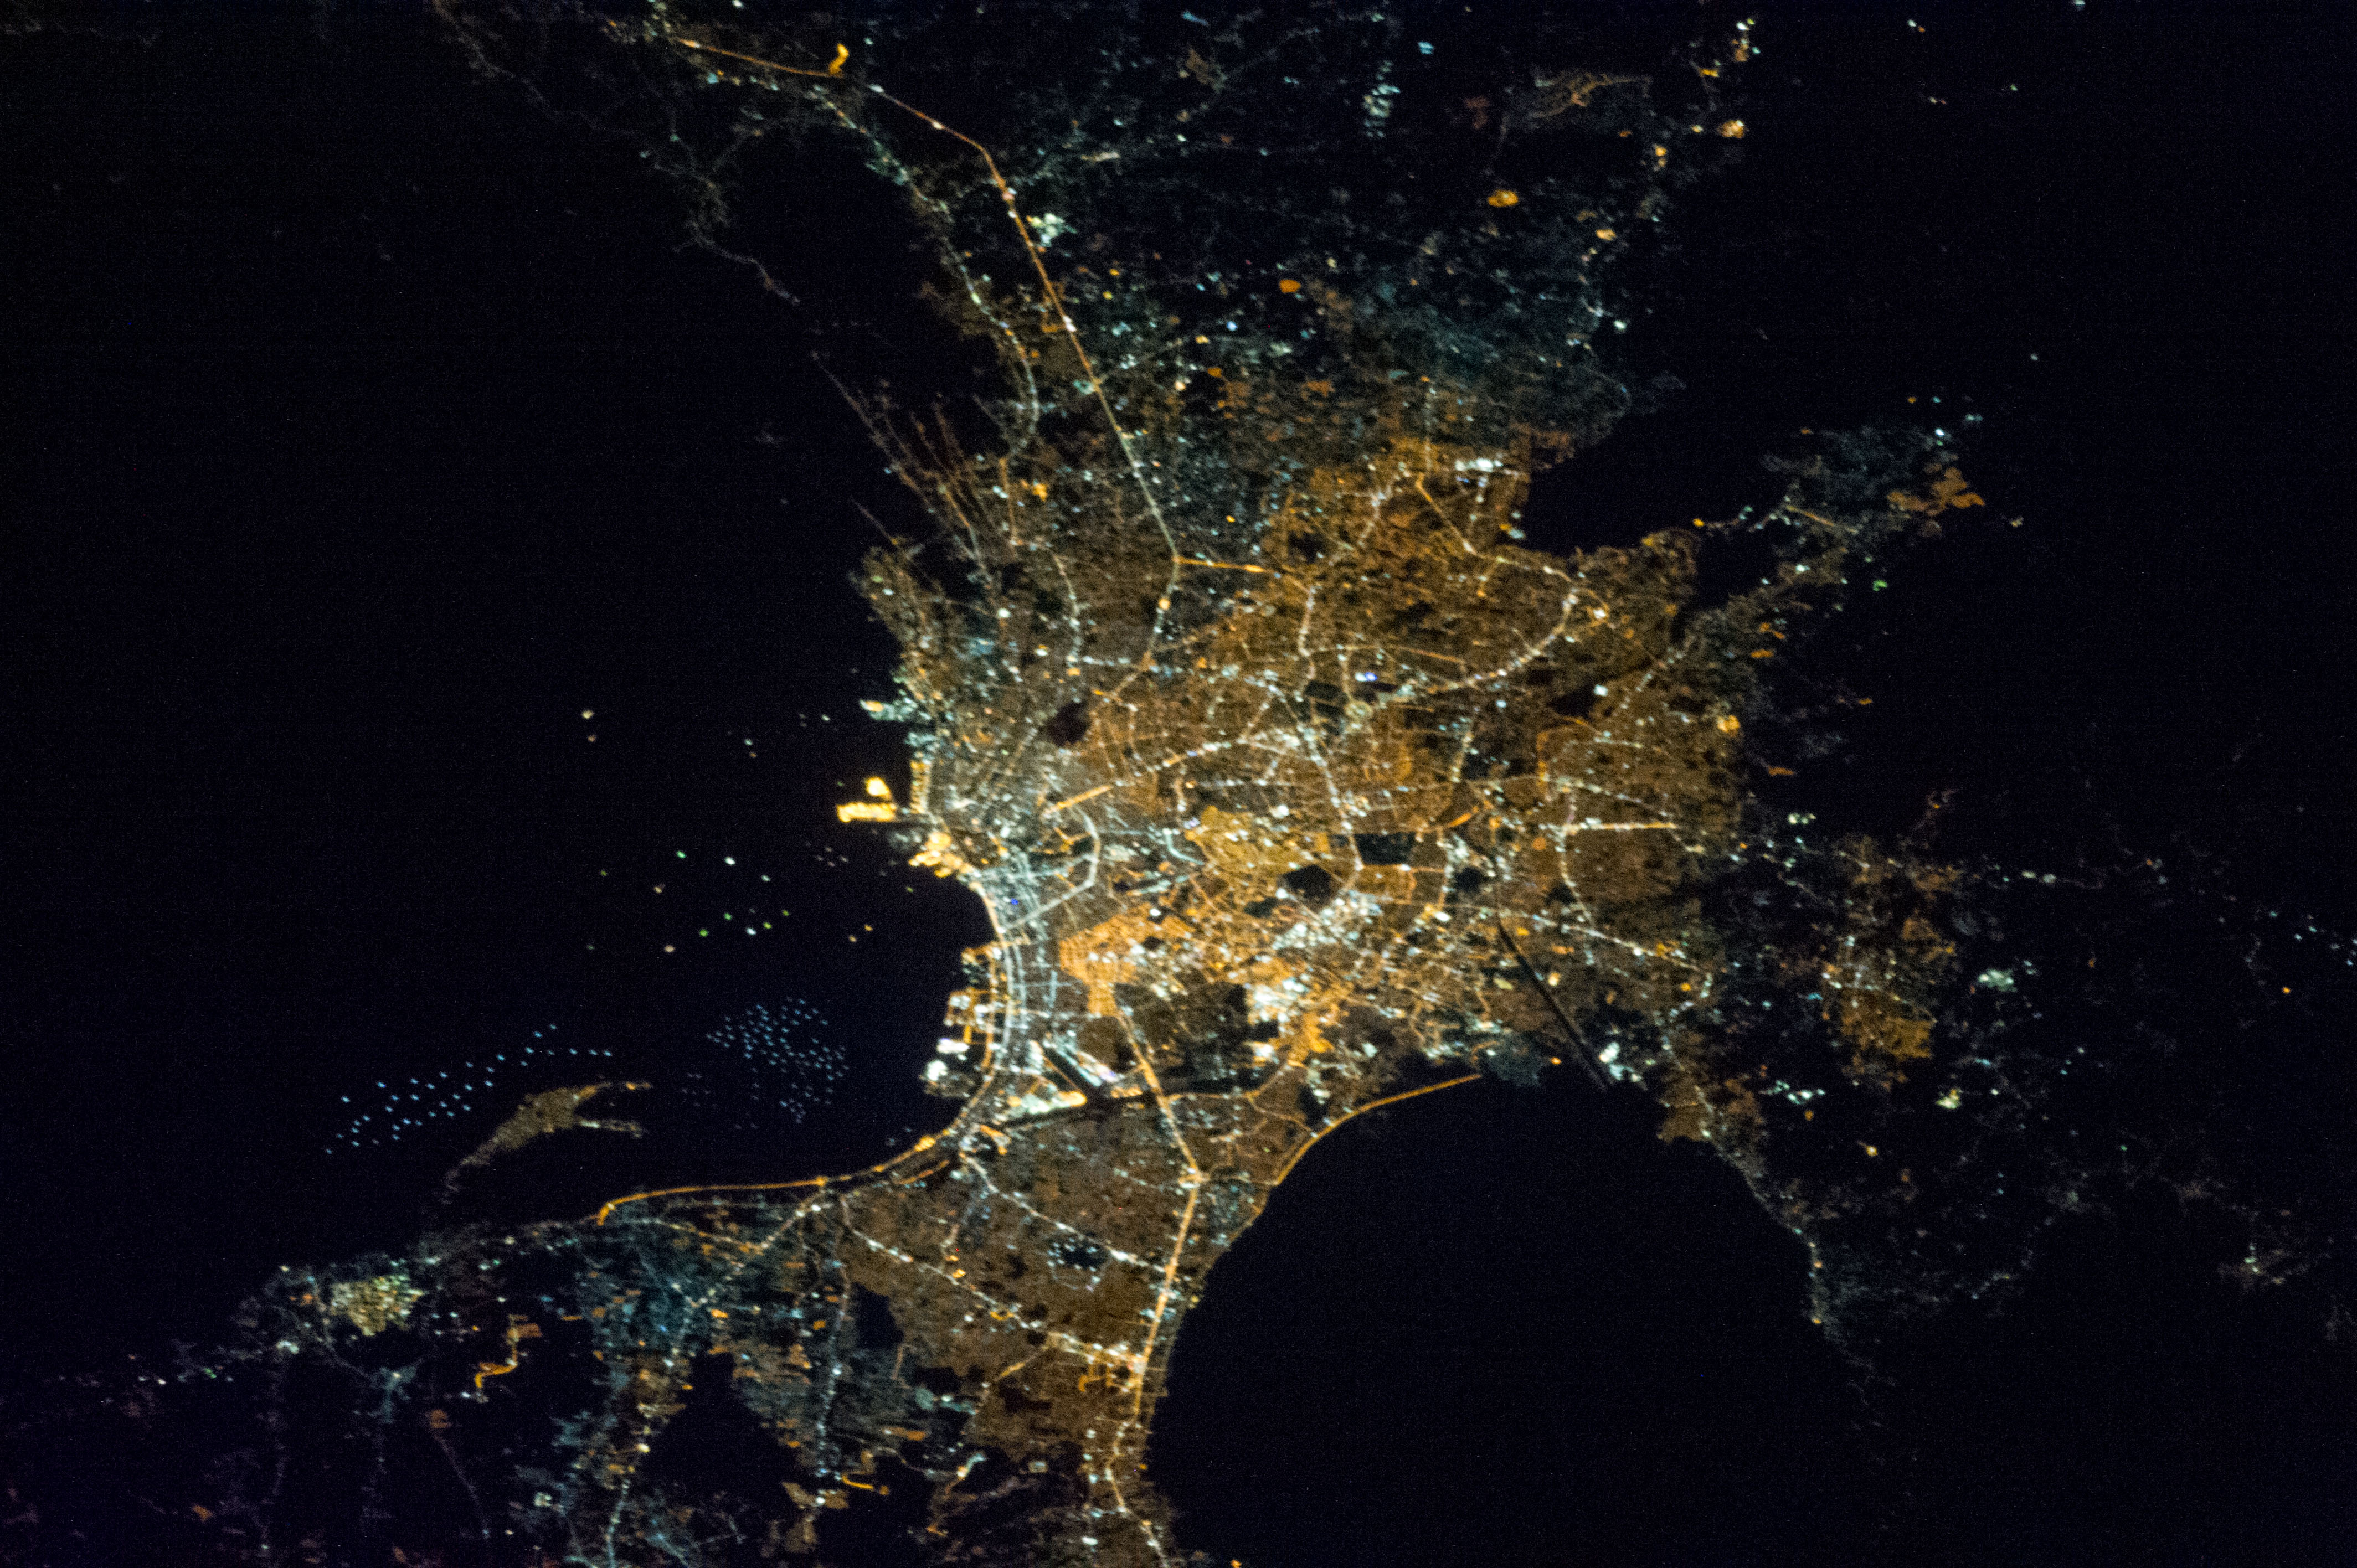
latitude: 14.5
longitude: 121.0
